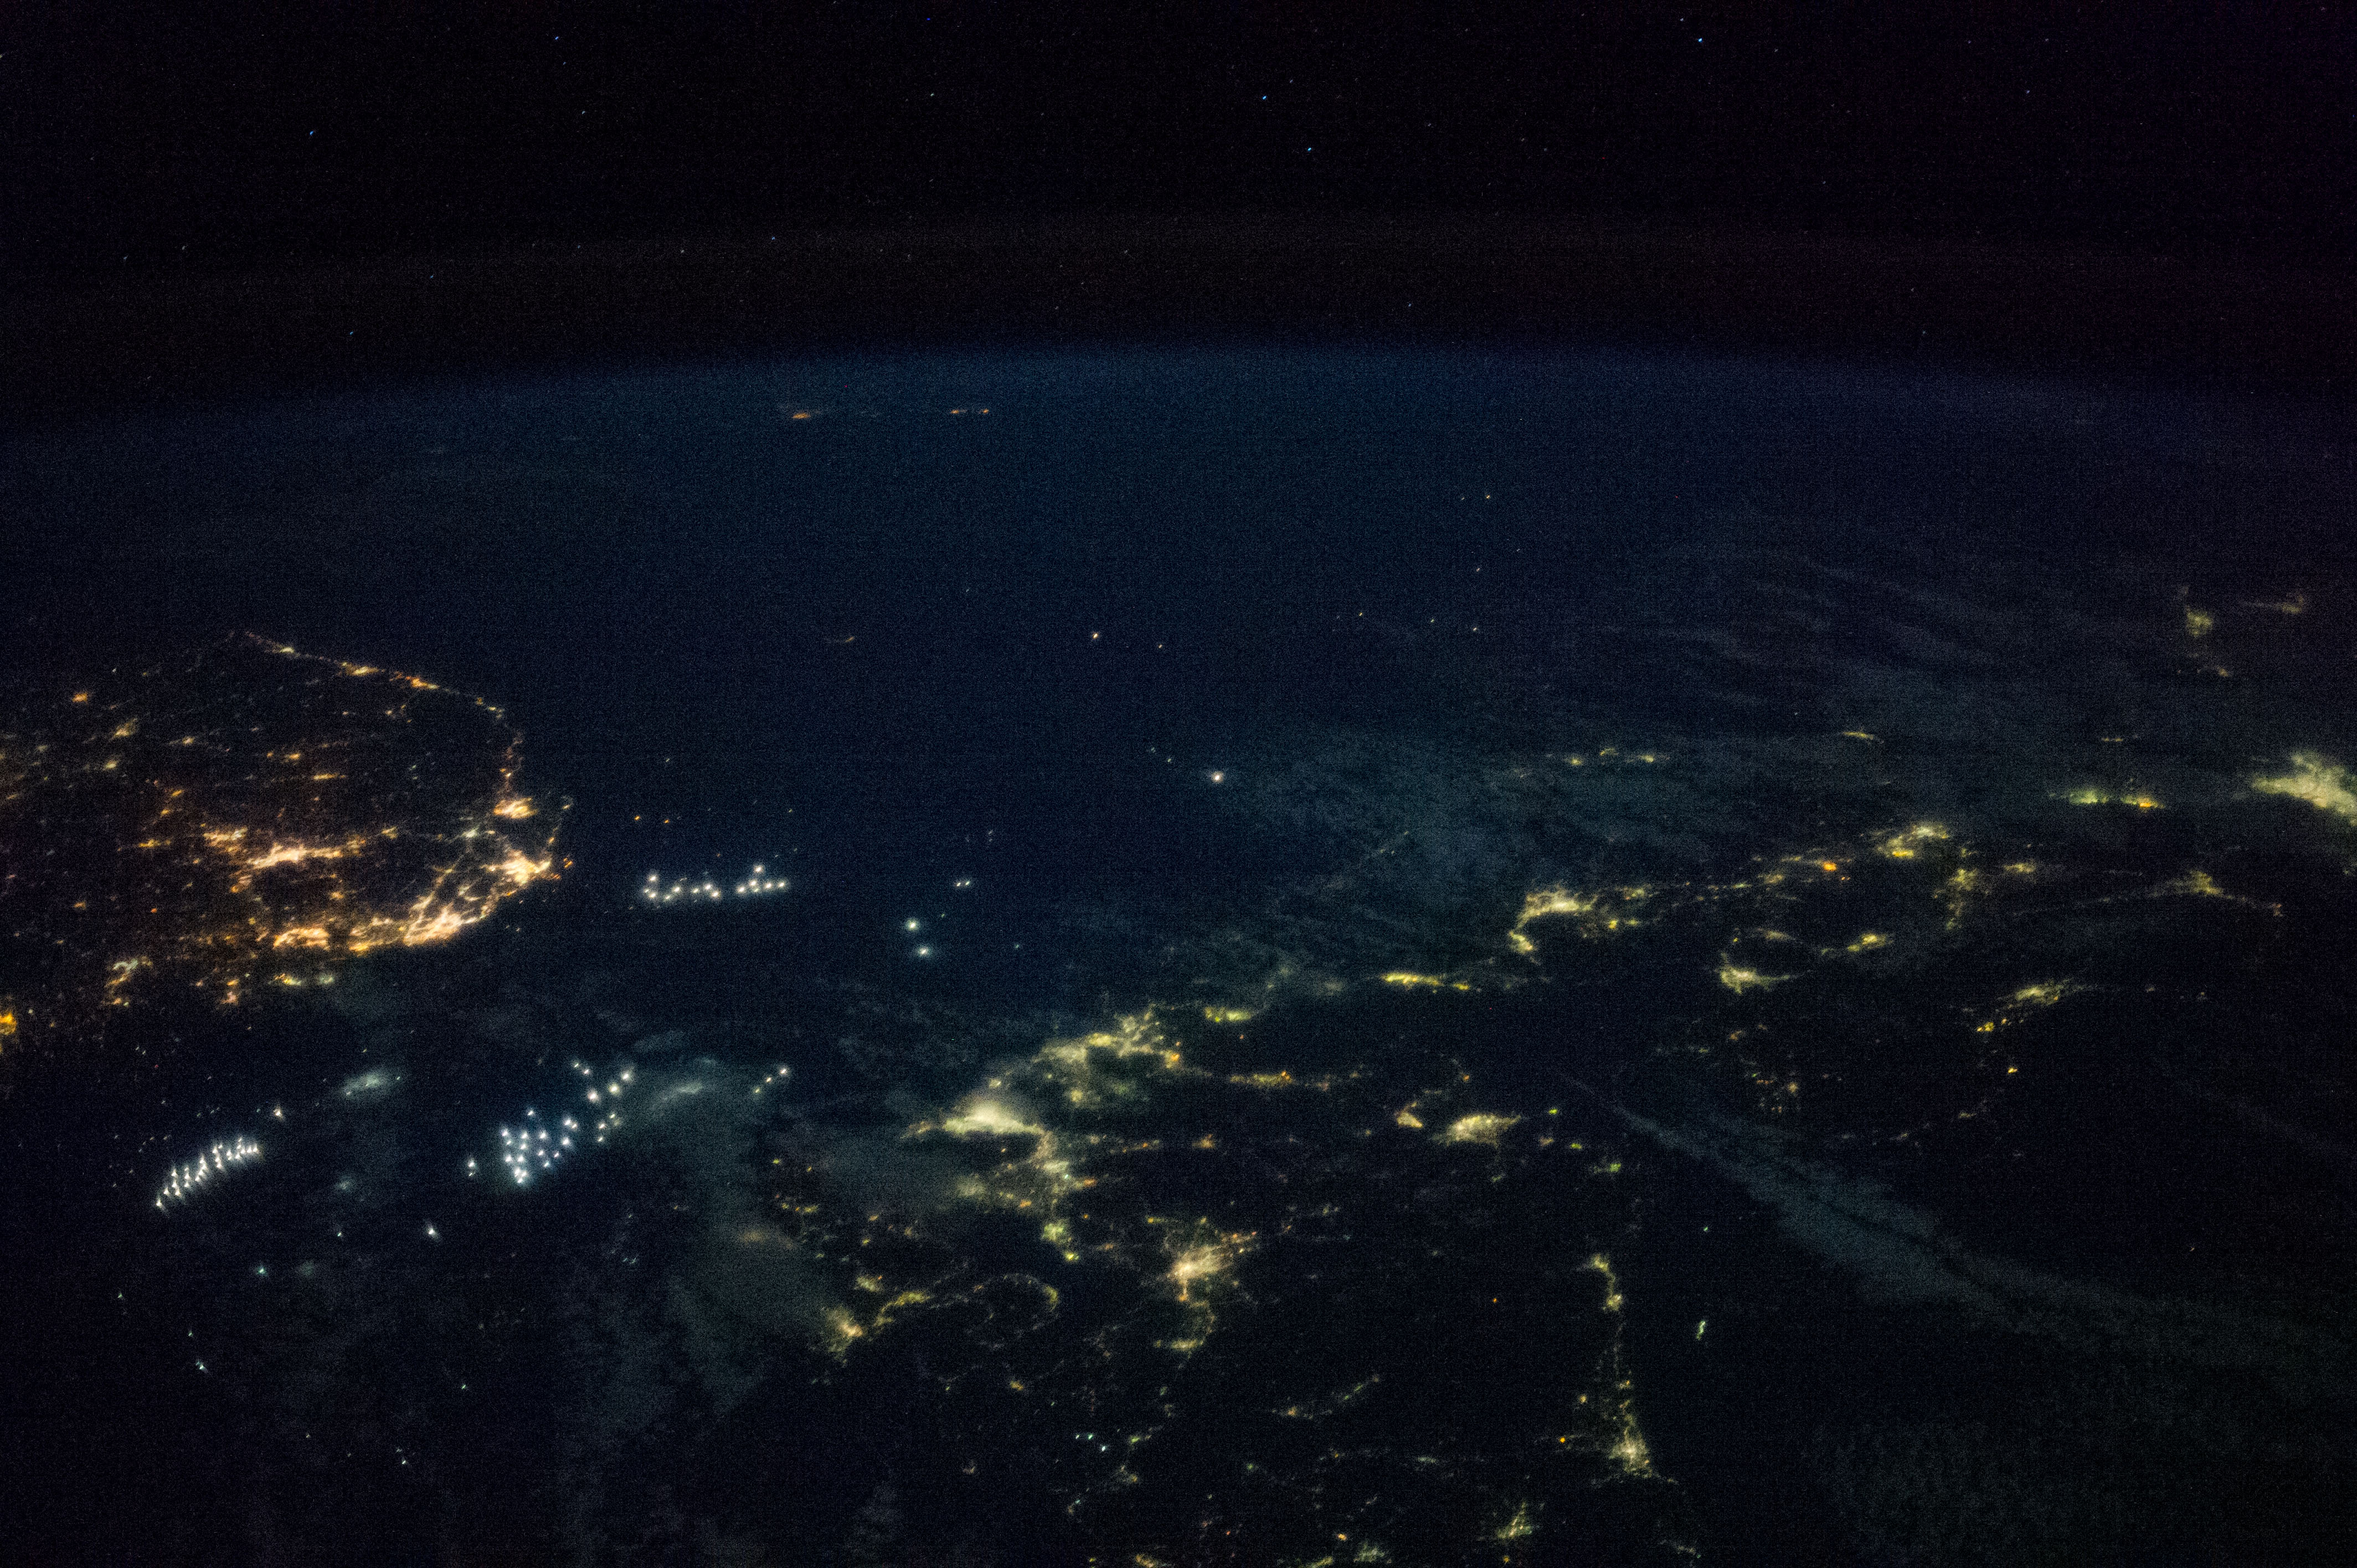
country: JAPAN
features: SEA OF JAPAN, SOUTH KOREA, JAPAN, ATMOSPHERIC LIMB
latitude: 35.8
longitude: 131.9
